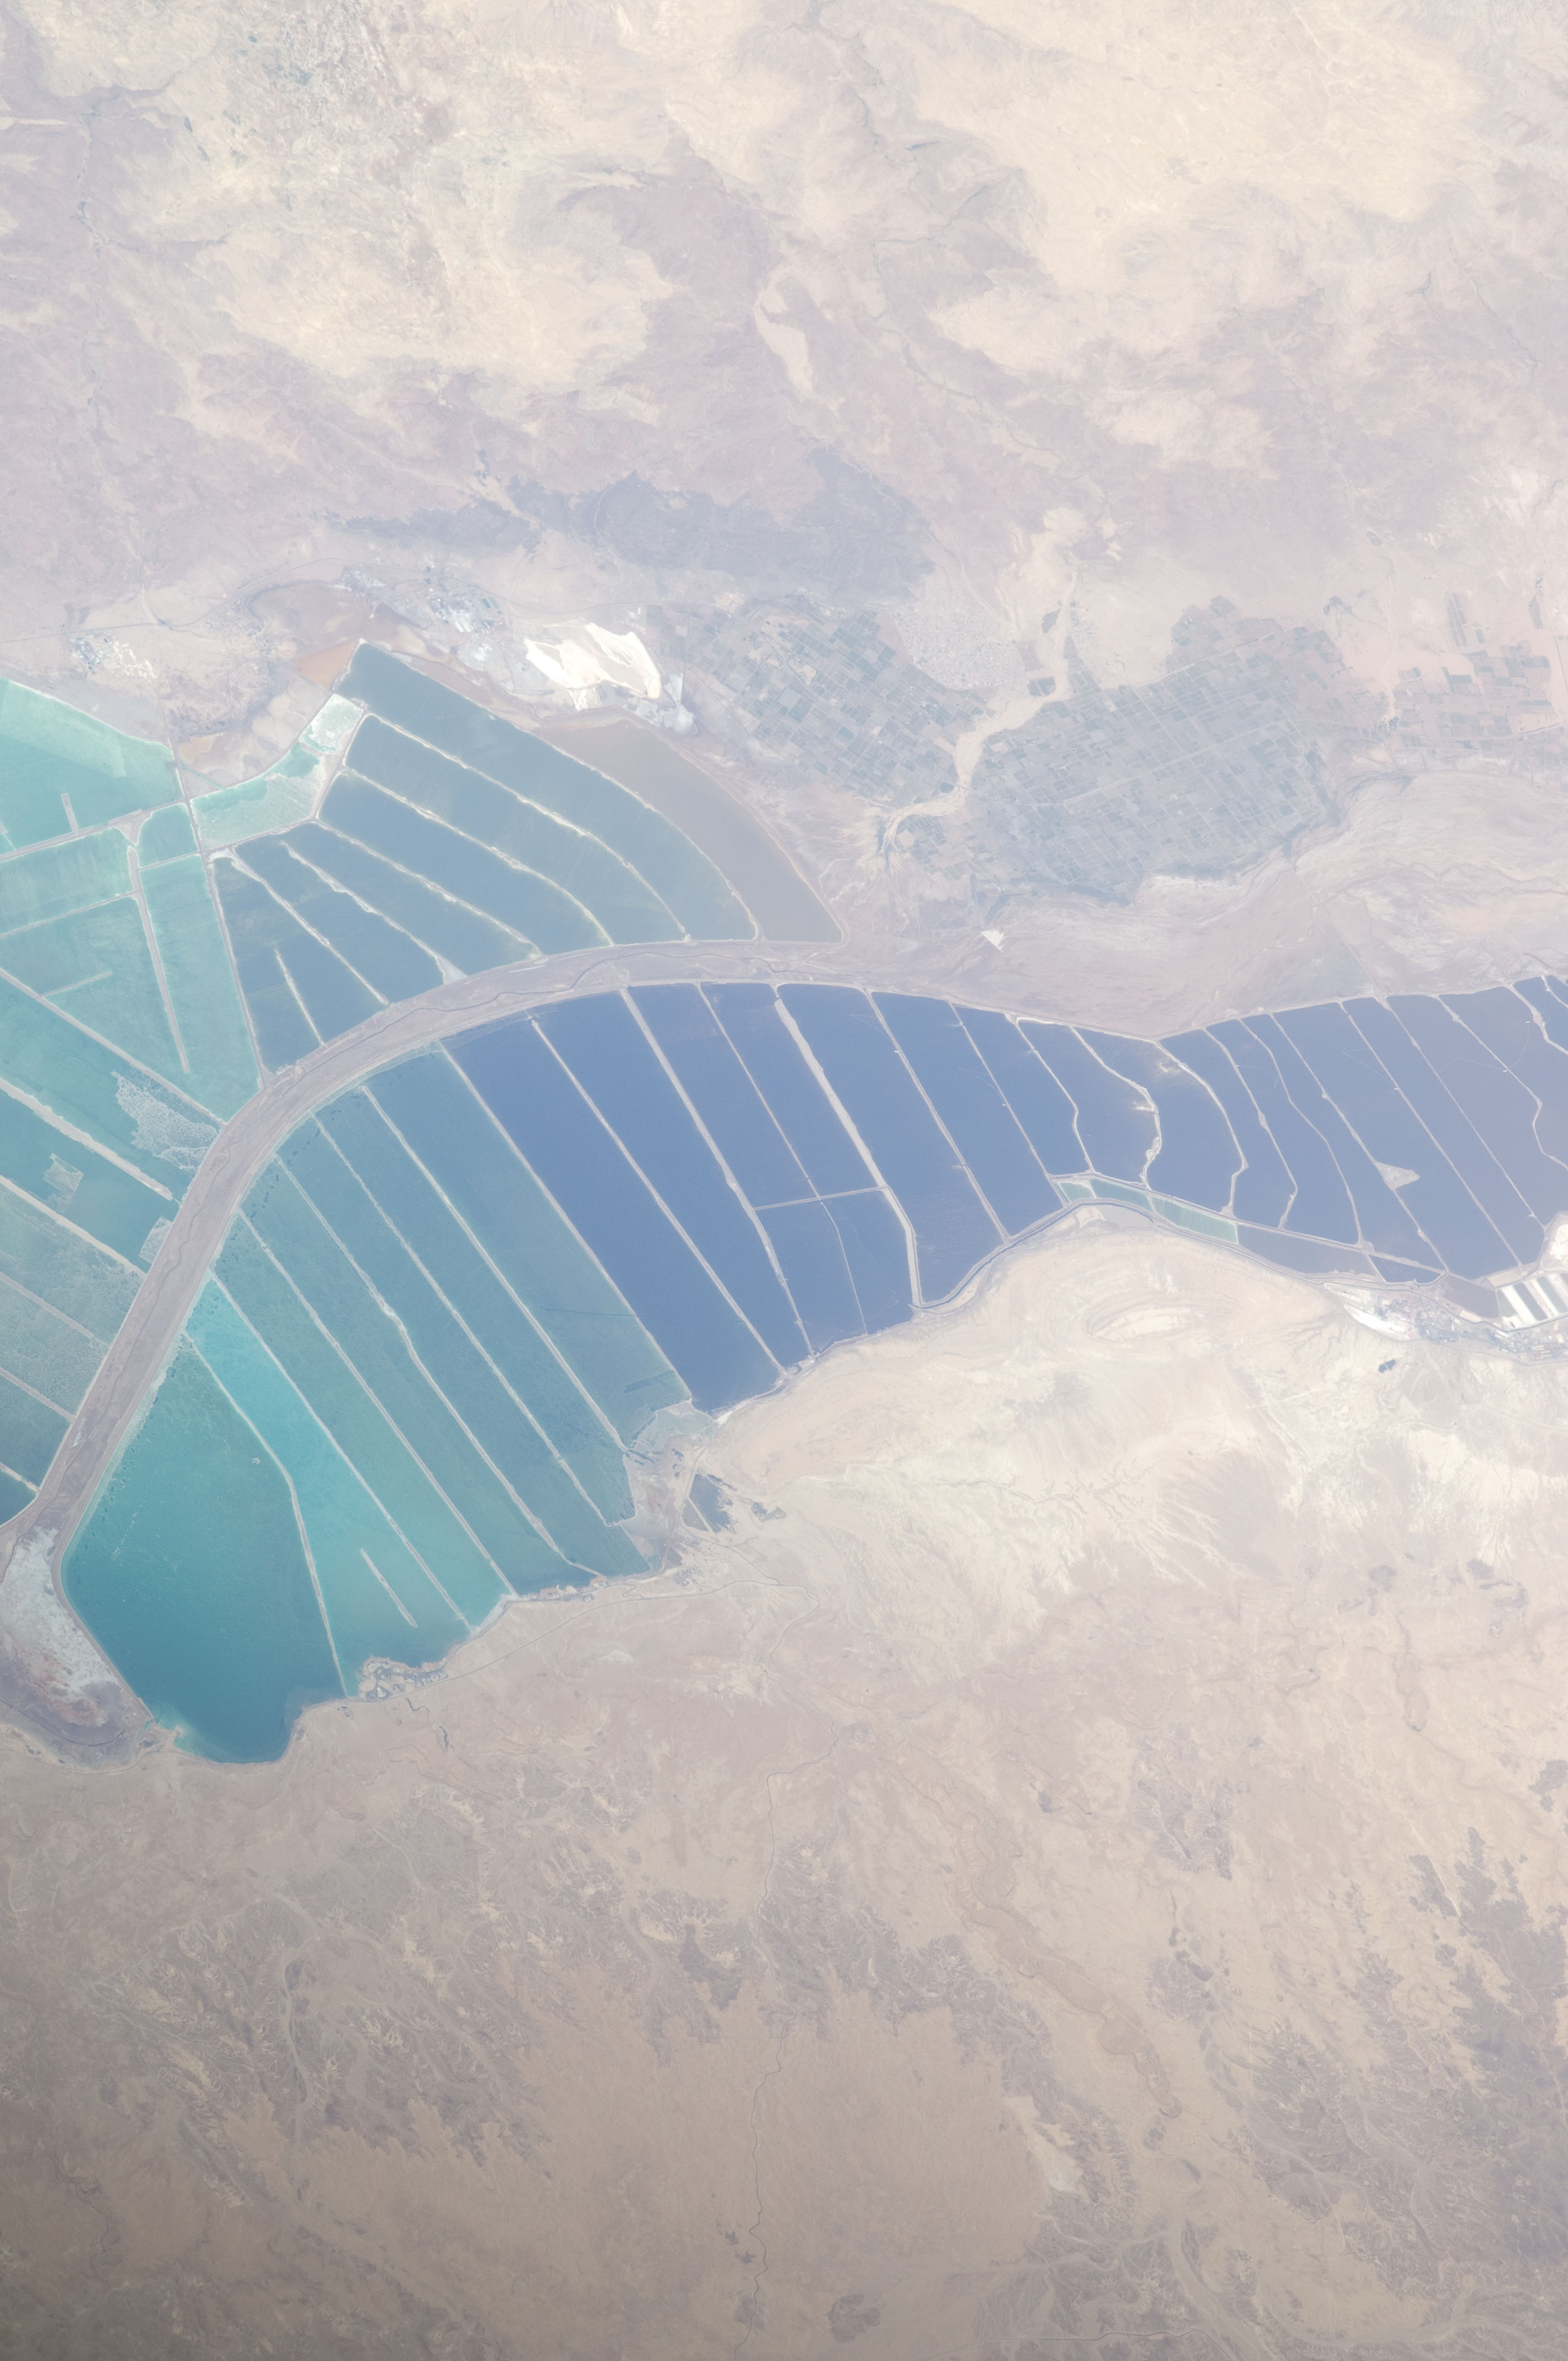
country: ISRAEL
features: AREA S. OF DEAD SEA, SALT WORKS SECTIONS, AGR., ROADS, HILLS, CANAL
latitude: 31.1
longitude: 35.4
